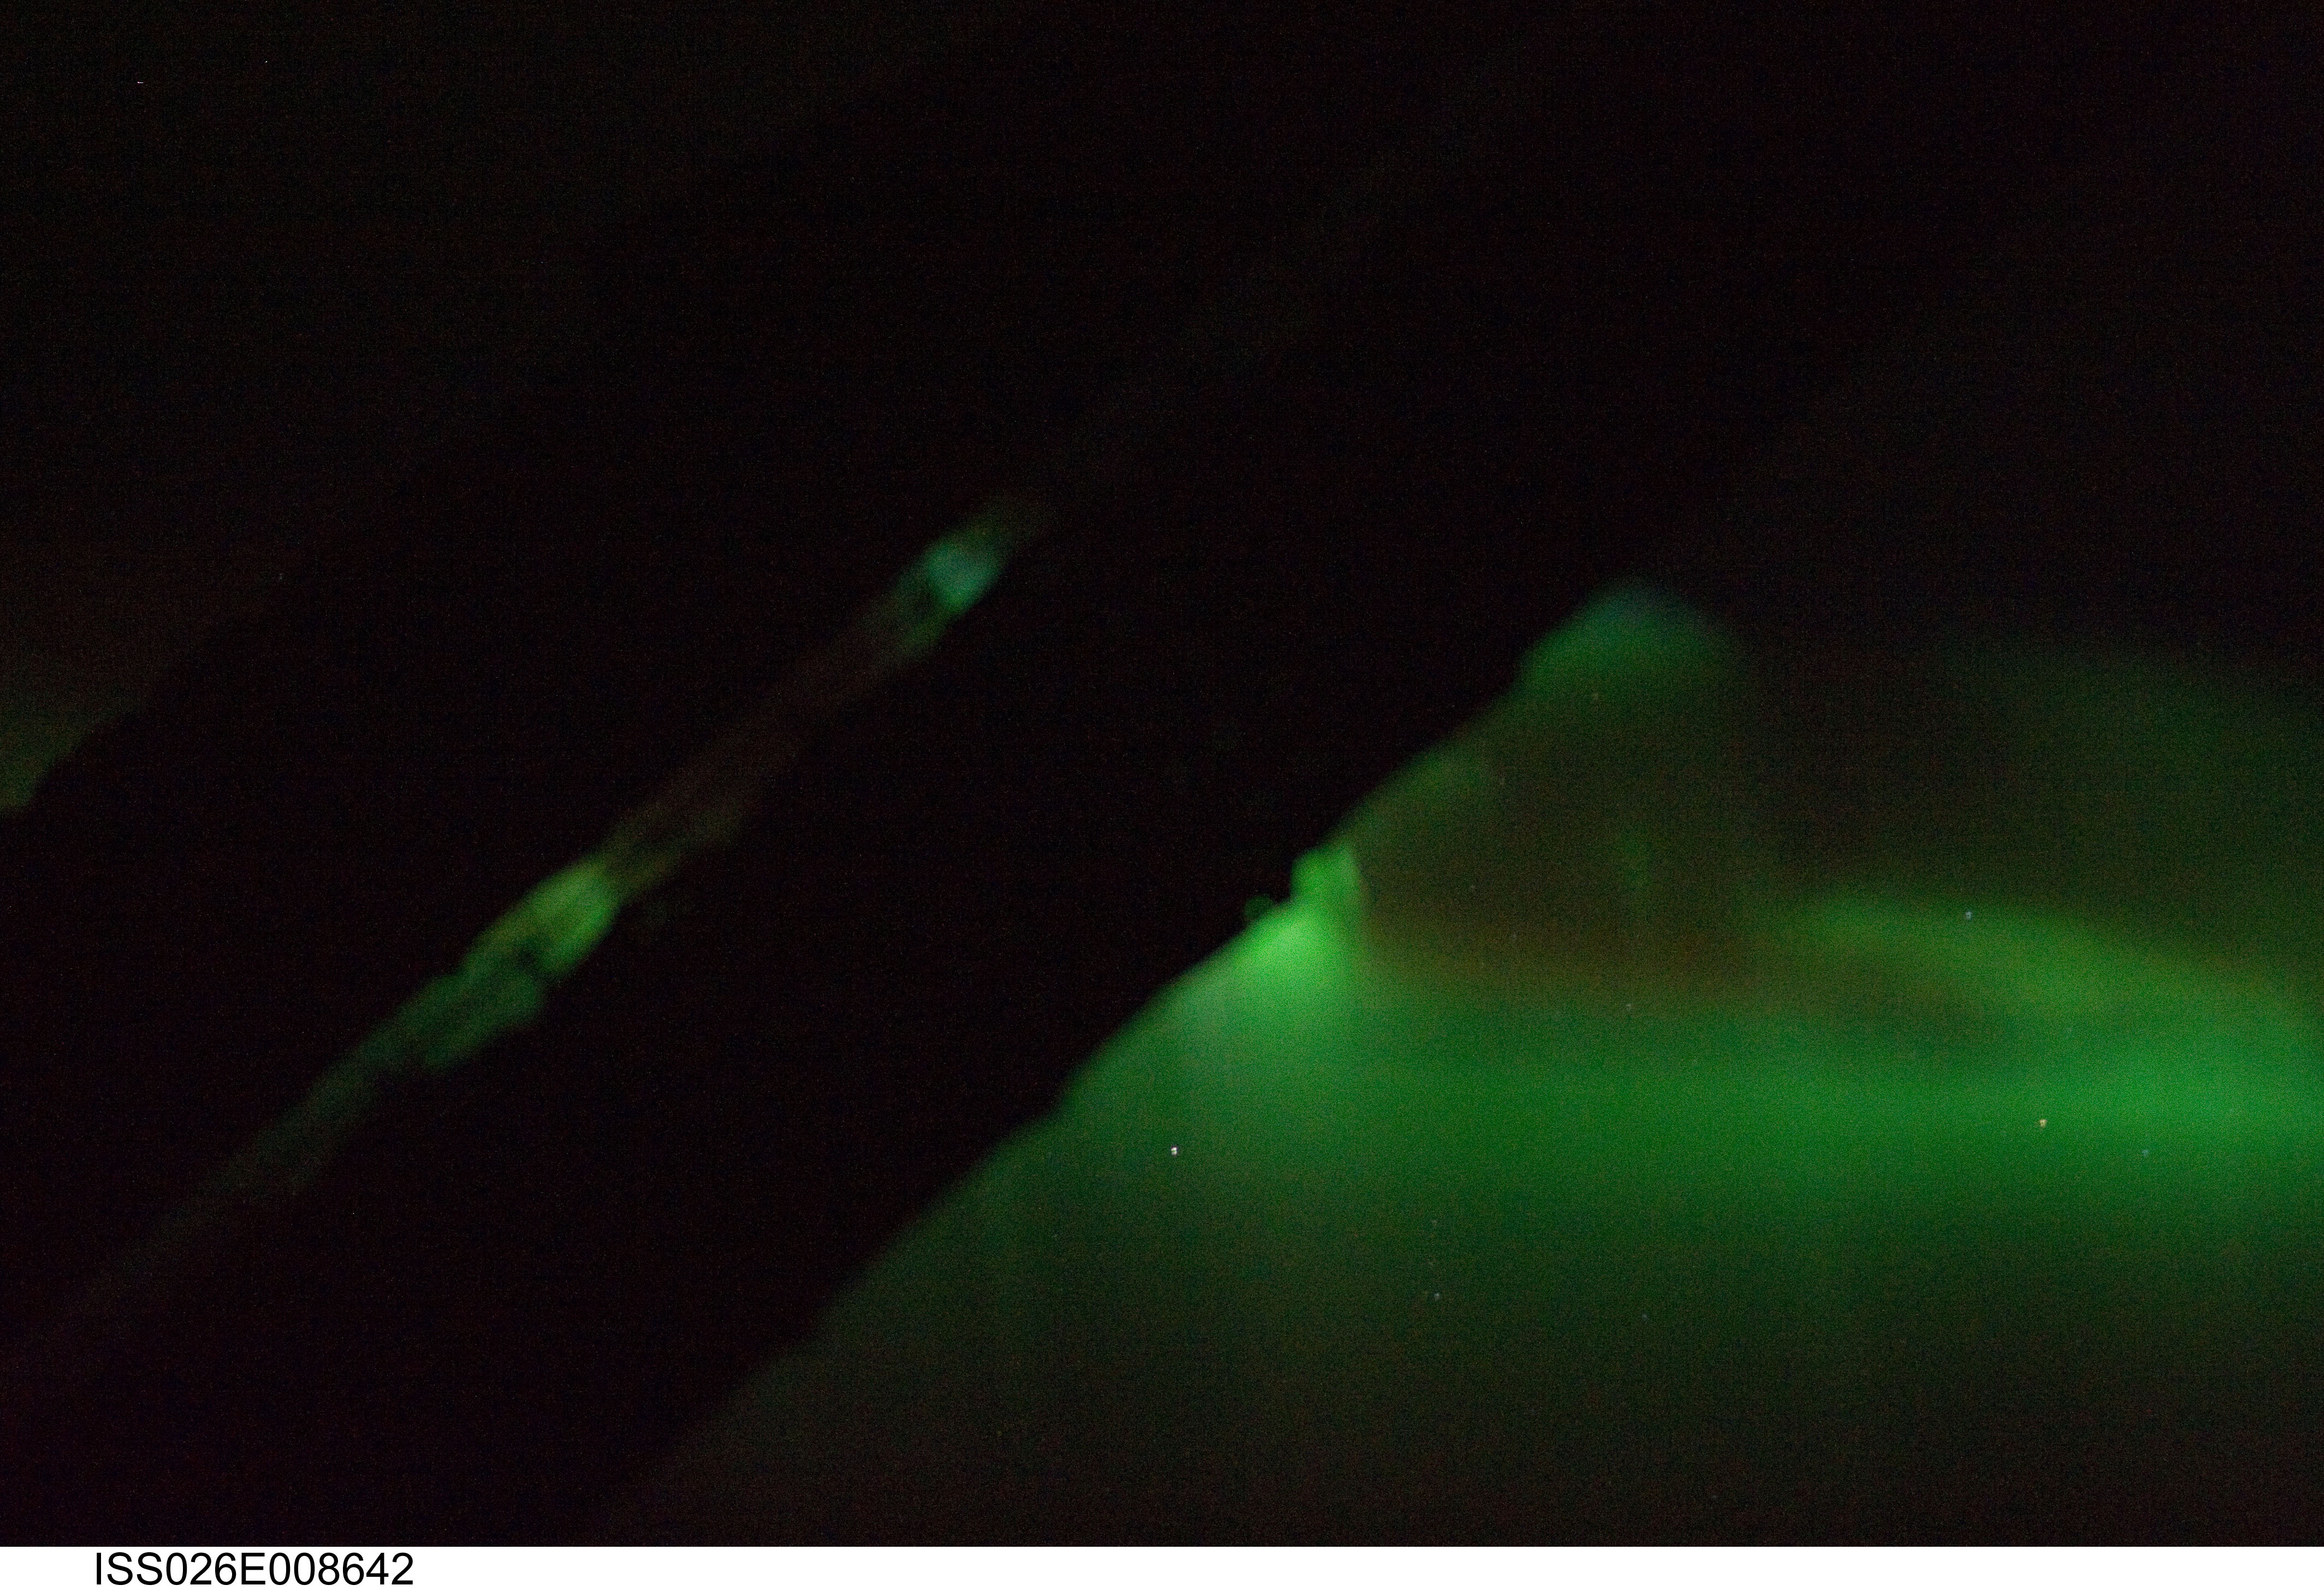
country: CANADA
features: PAN-AURORA BOREALIS, STARS, ISS, AIRGLOW, SOFT
